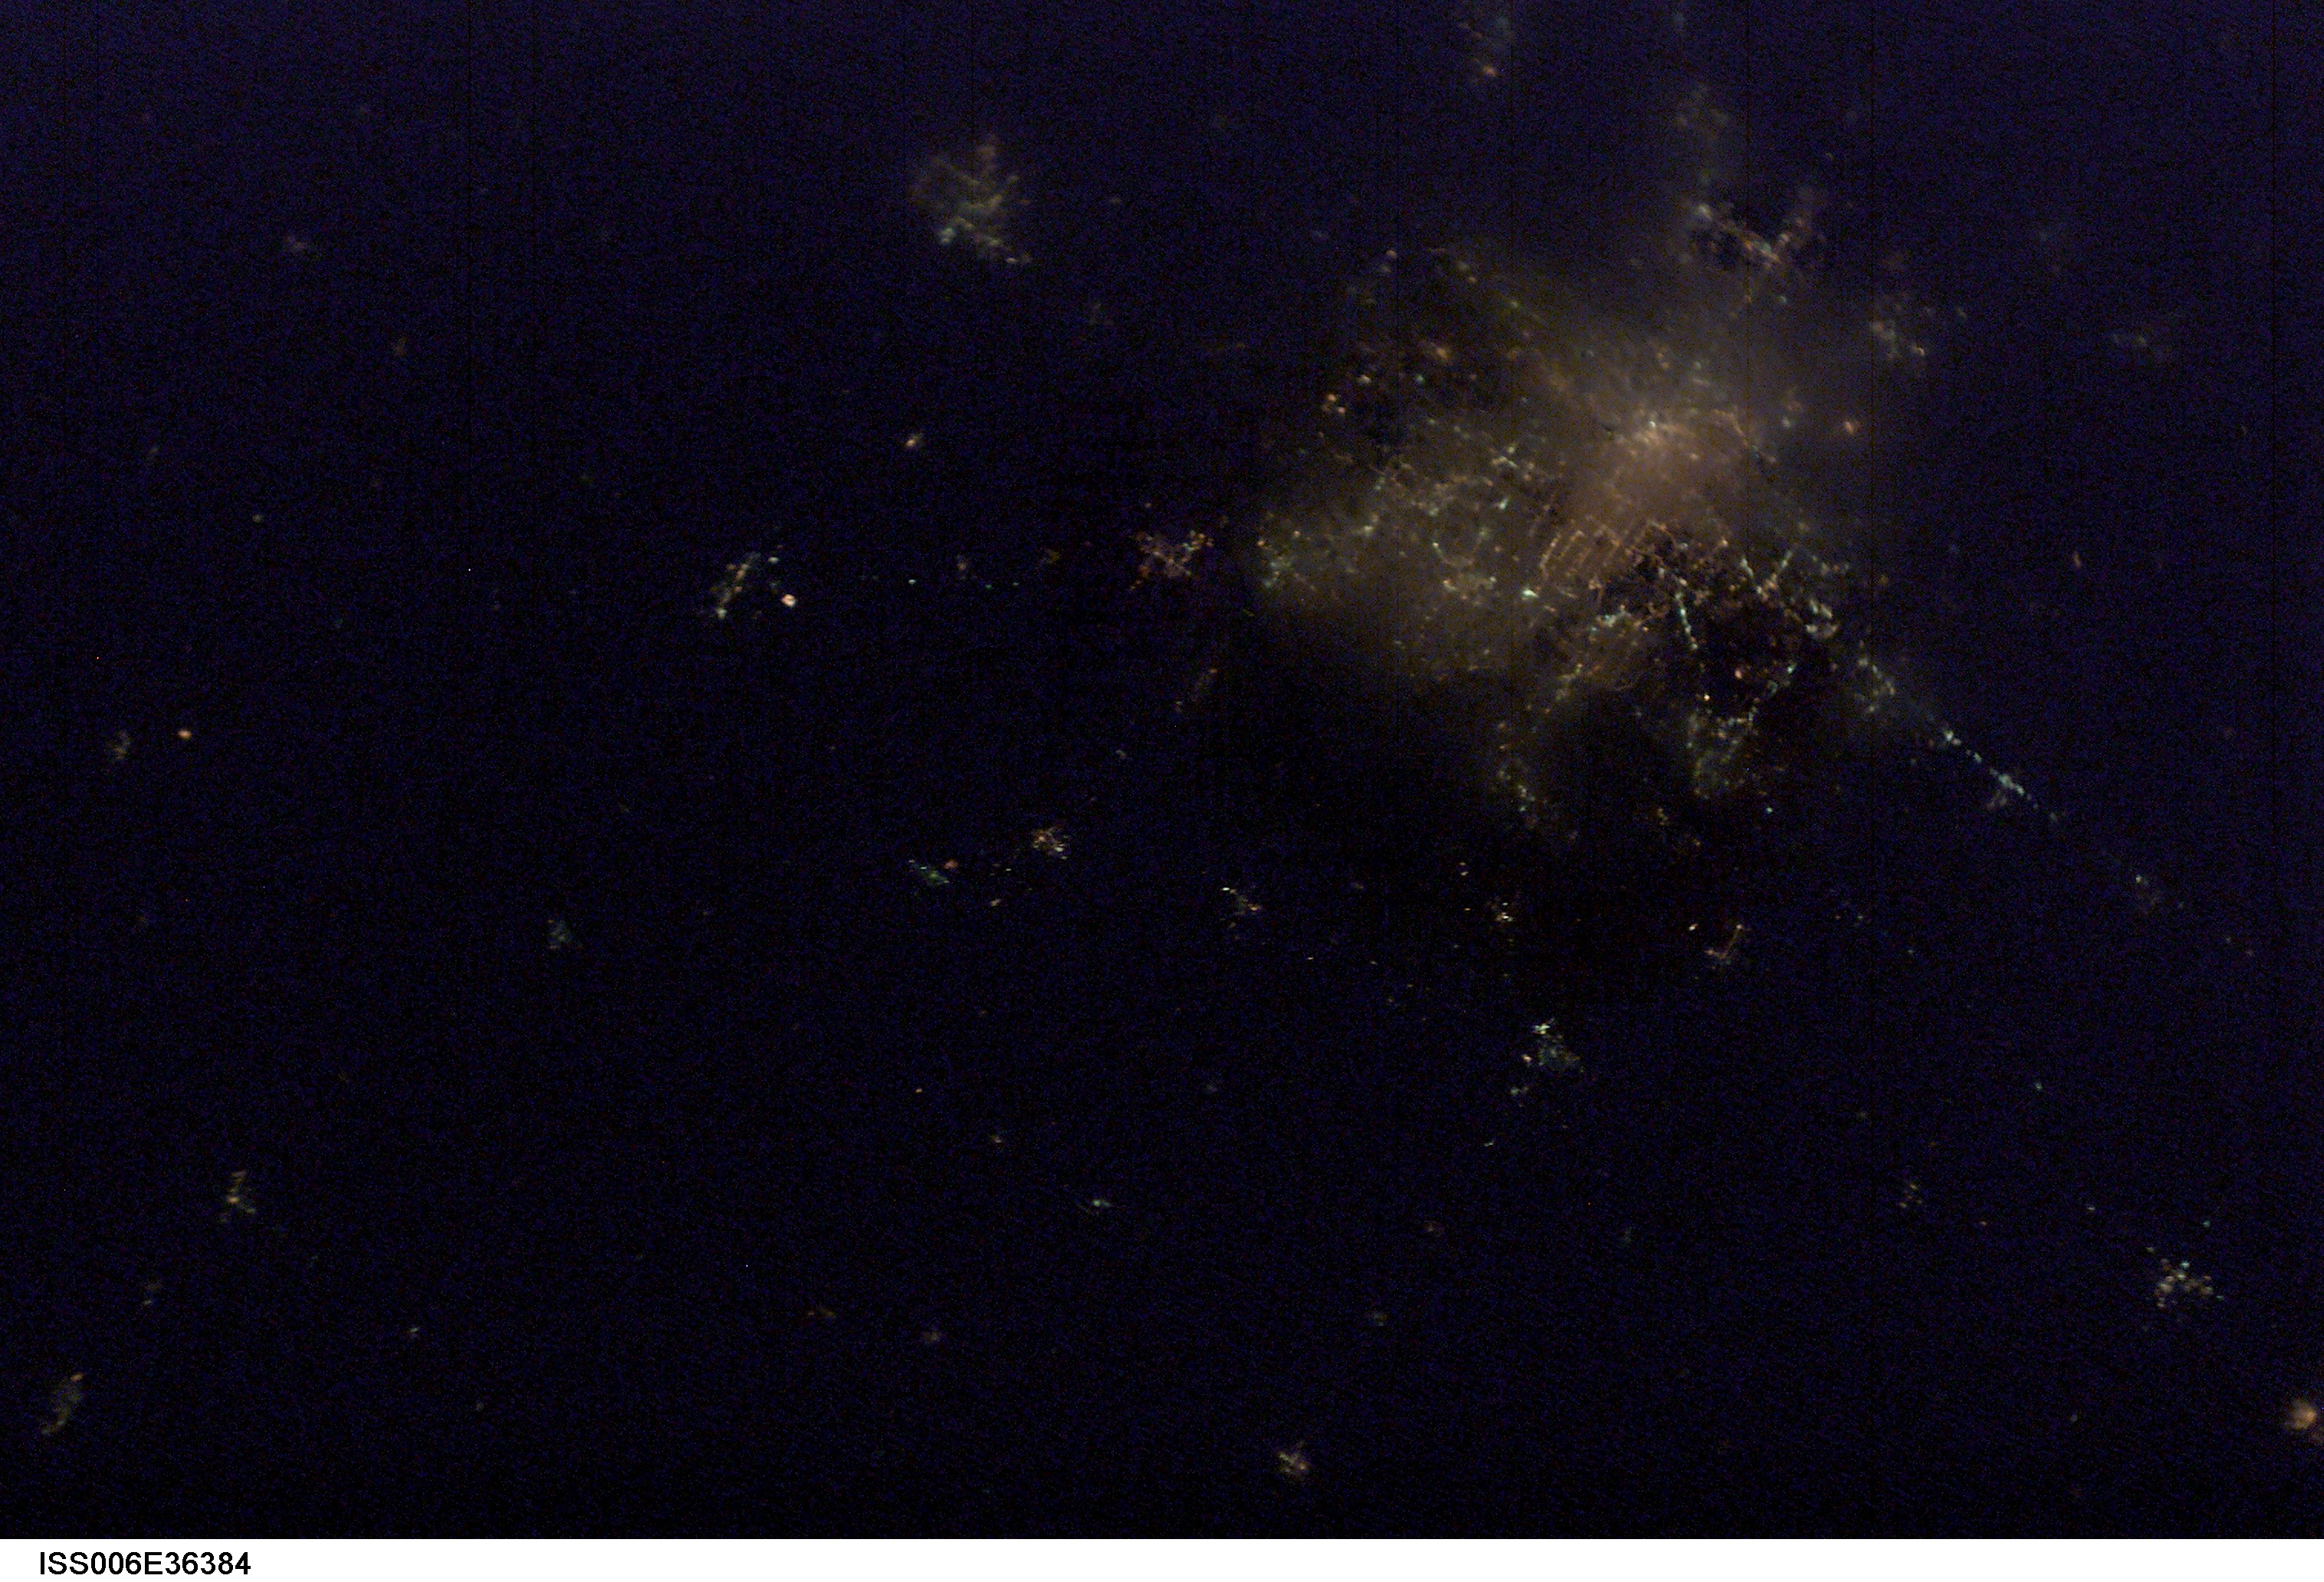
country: USA-KANSAS
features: DARK EARTHOBS
